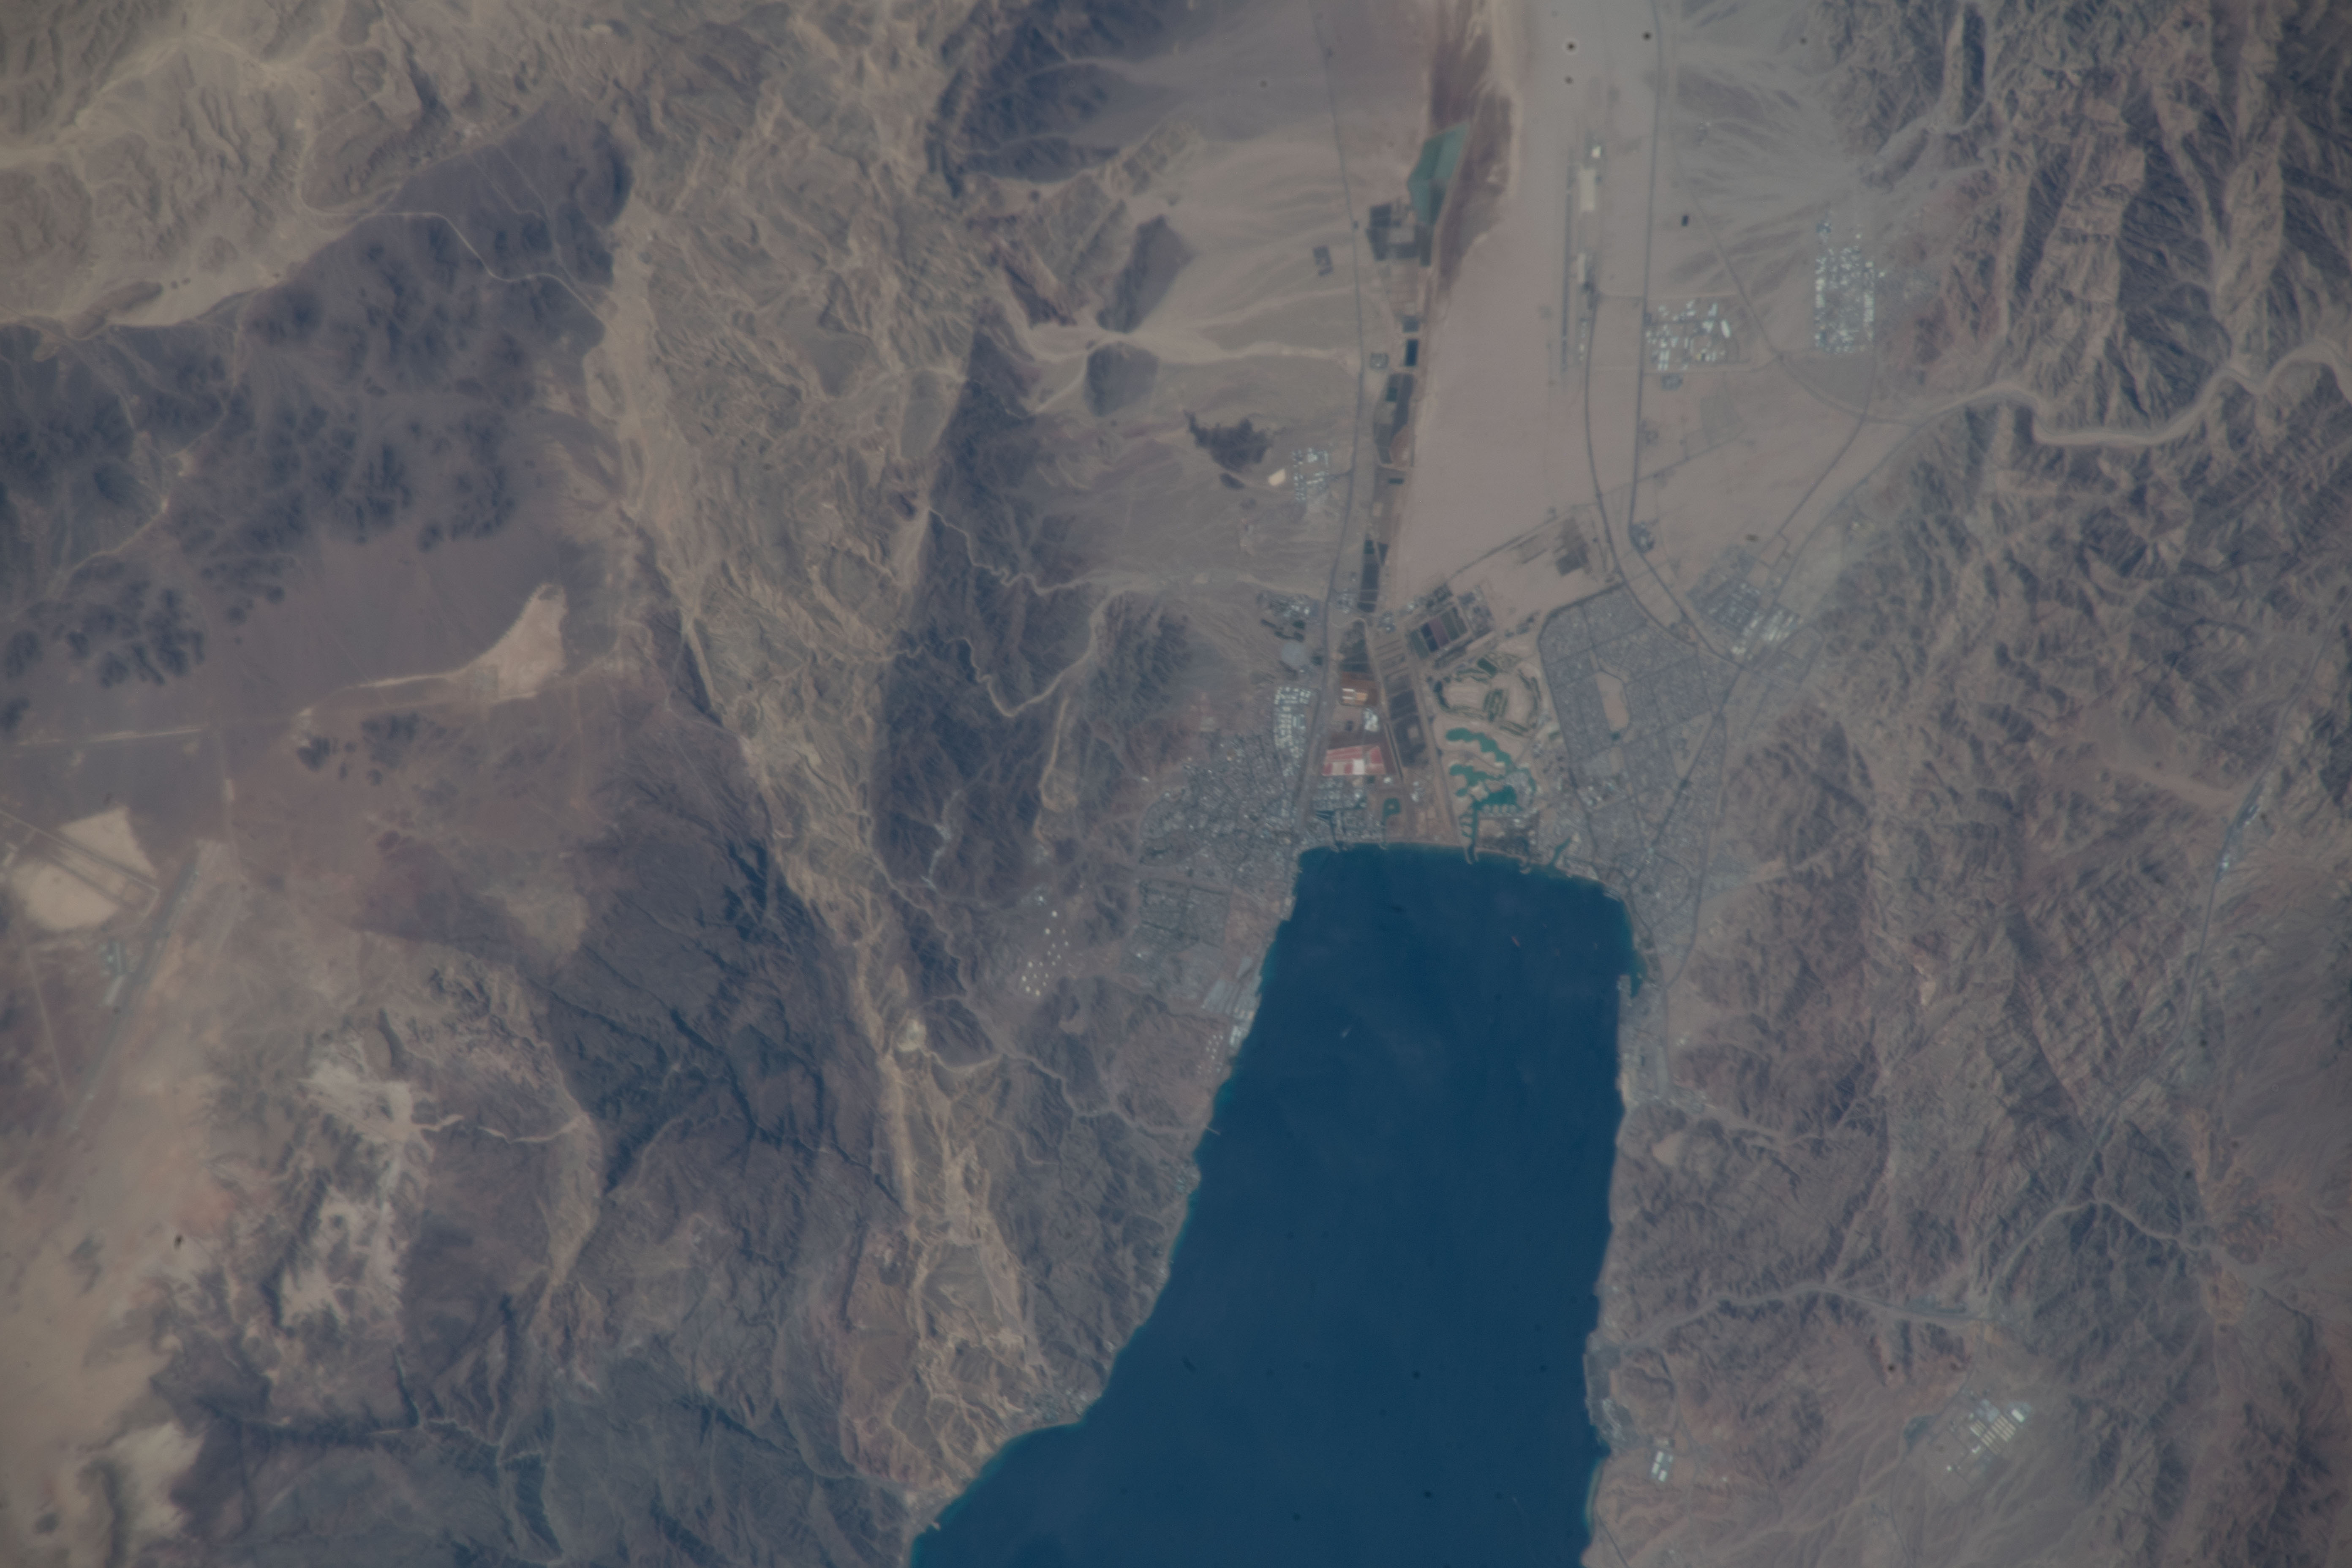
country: ISRAEL
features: SAND, COAST, GULF OF AQABA
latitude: 29.6
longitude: 34.9
